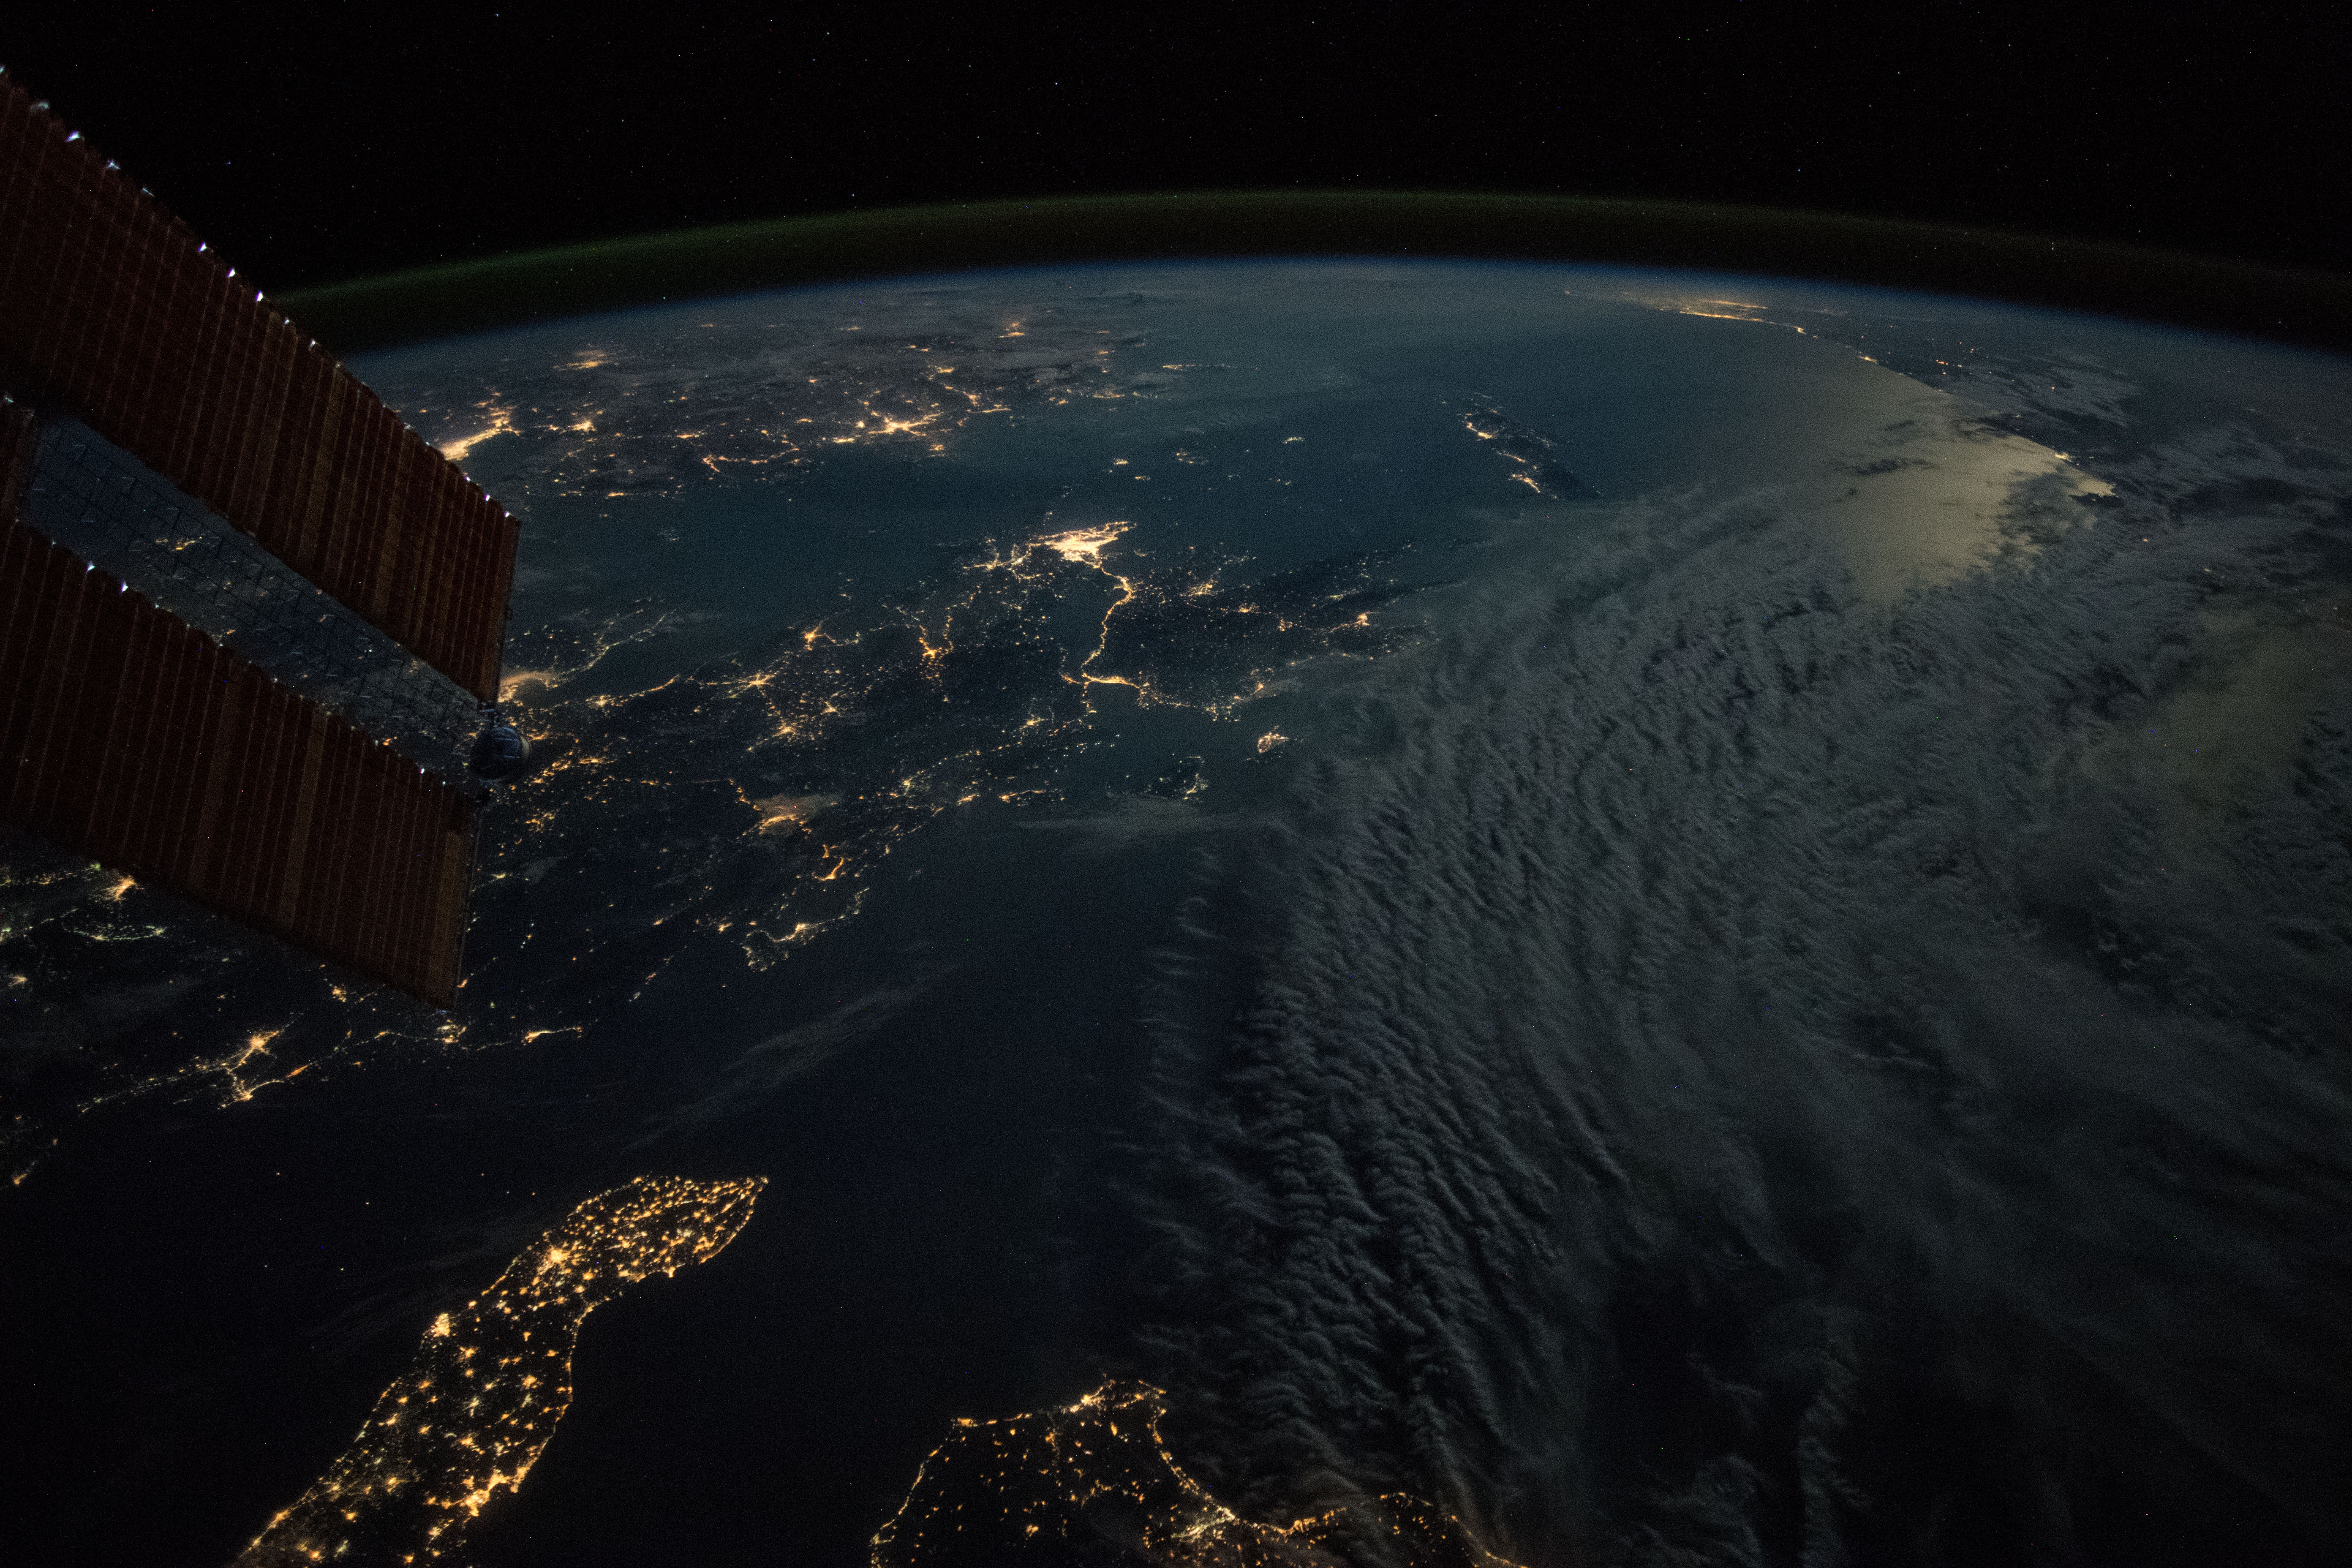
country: ITALY
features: IONIAN SEA, MEDITERRANEAN SEA, TARANTO VALLEY, CROTONE CITY, CATANZATO CITY, PINDUS MOUNTAINS, ATHENS CITY, IZMIR CITY, AEGEAN SEA
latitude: 38.1
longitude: 20.6
